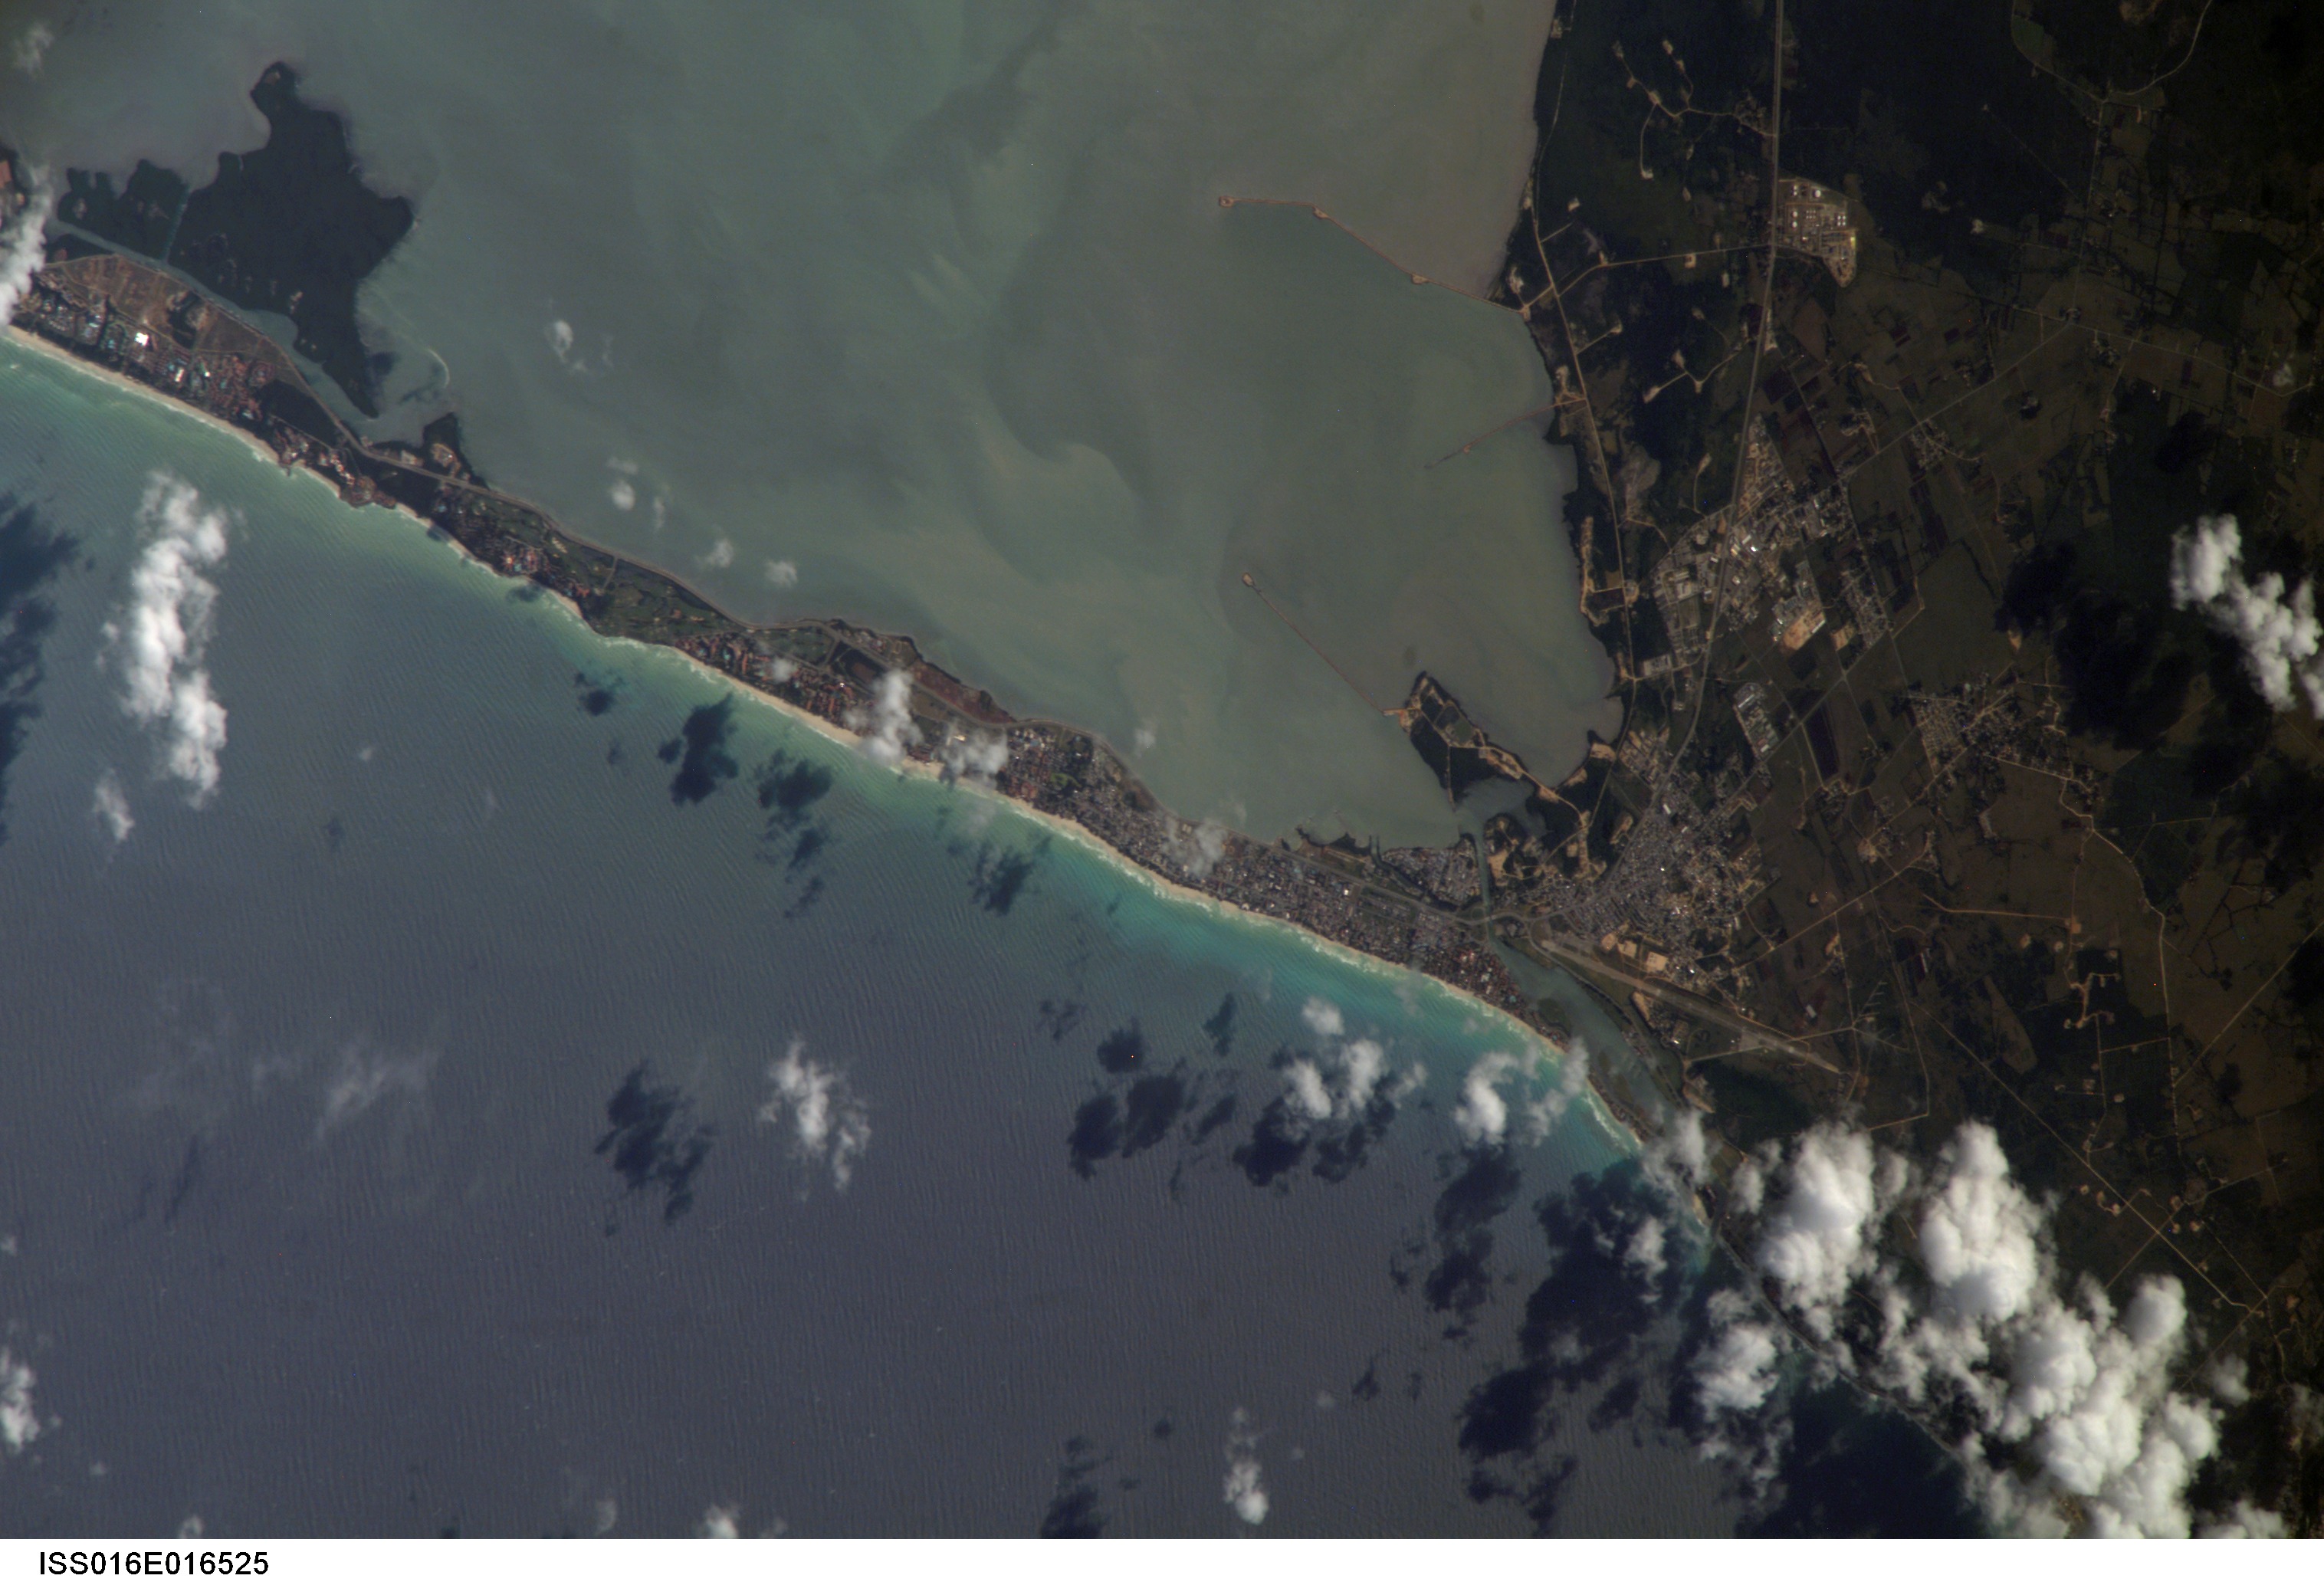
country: CUBA
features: VARADERO, HICACOS PENINSULA
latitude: 23.1
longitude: -81.2
